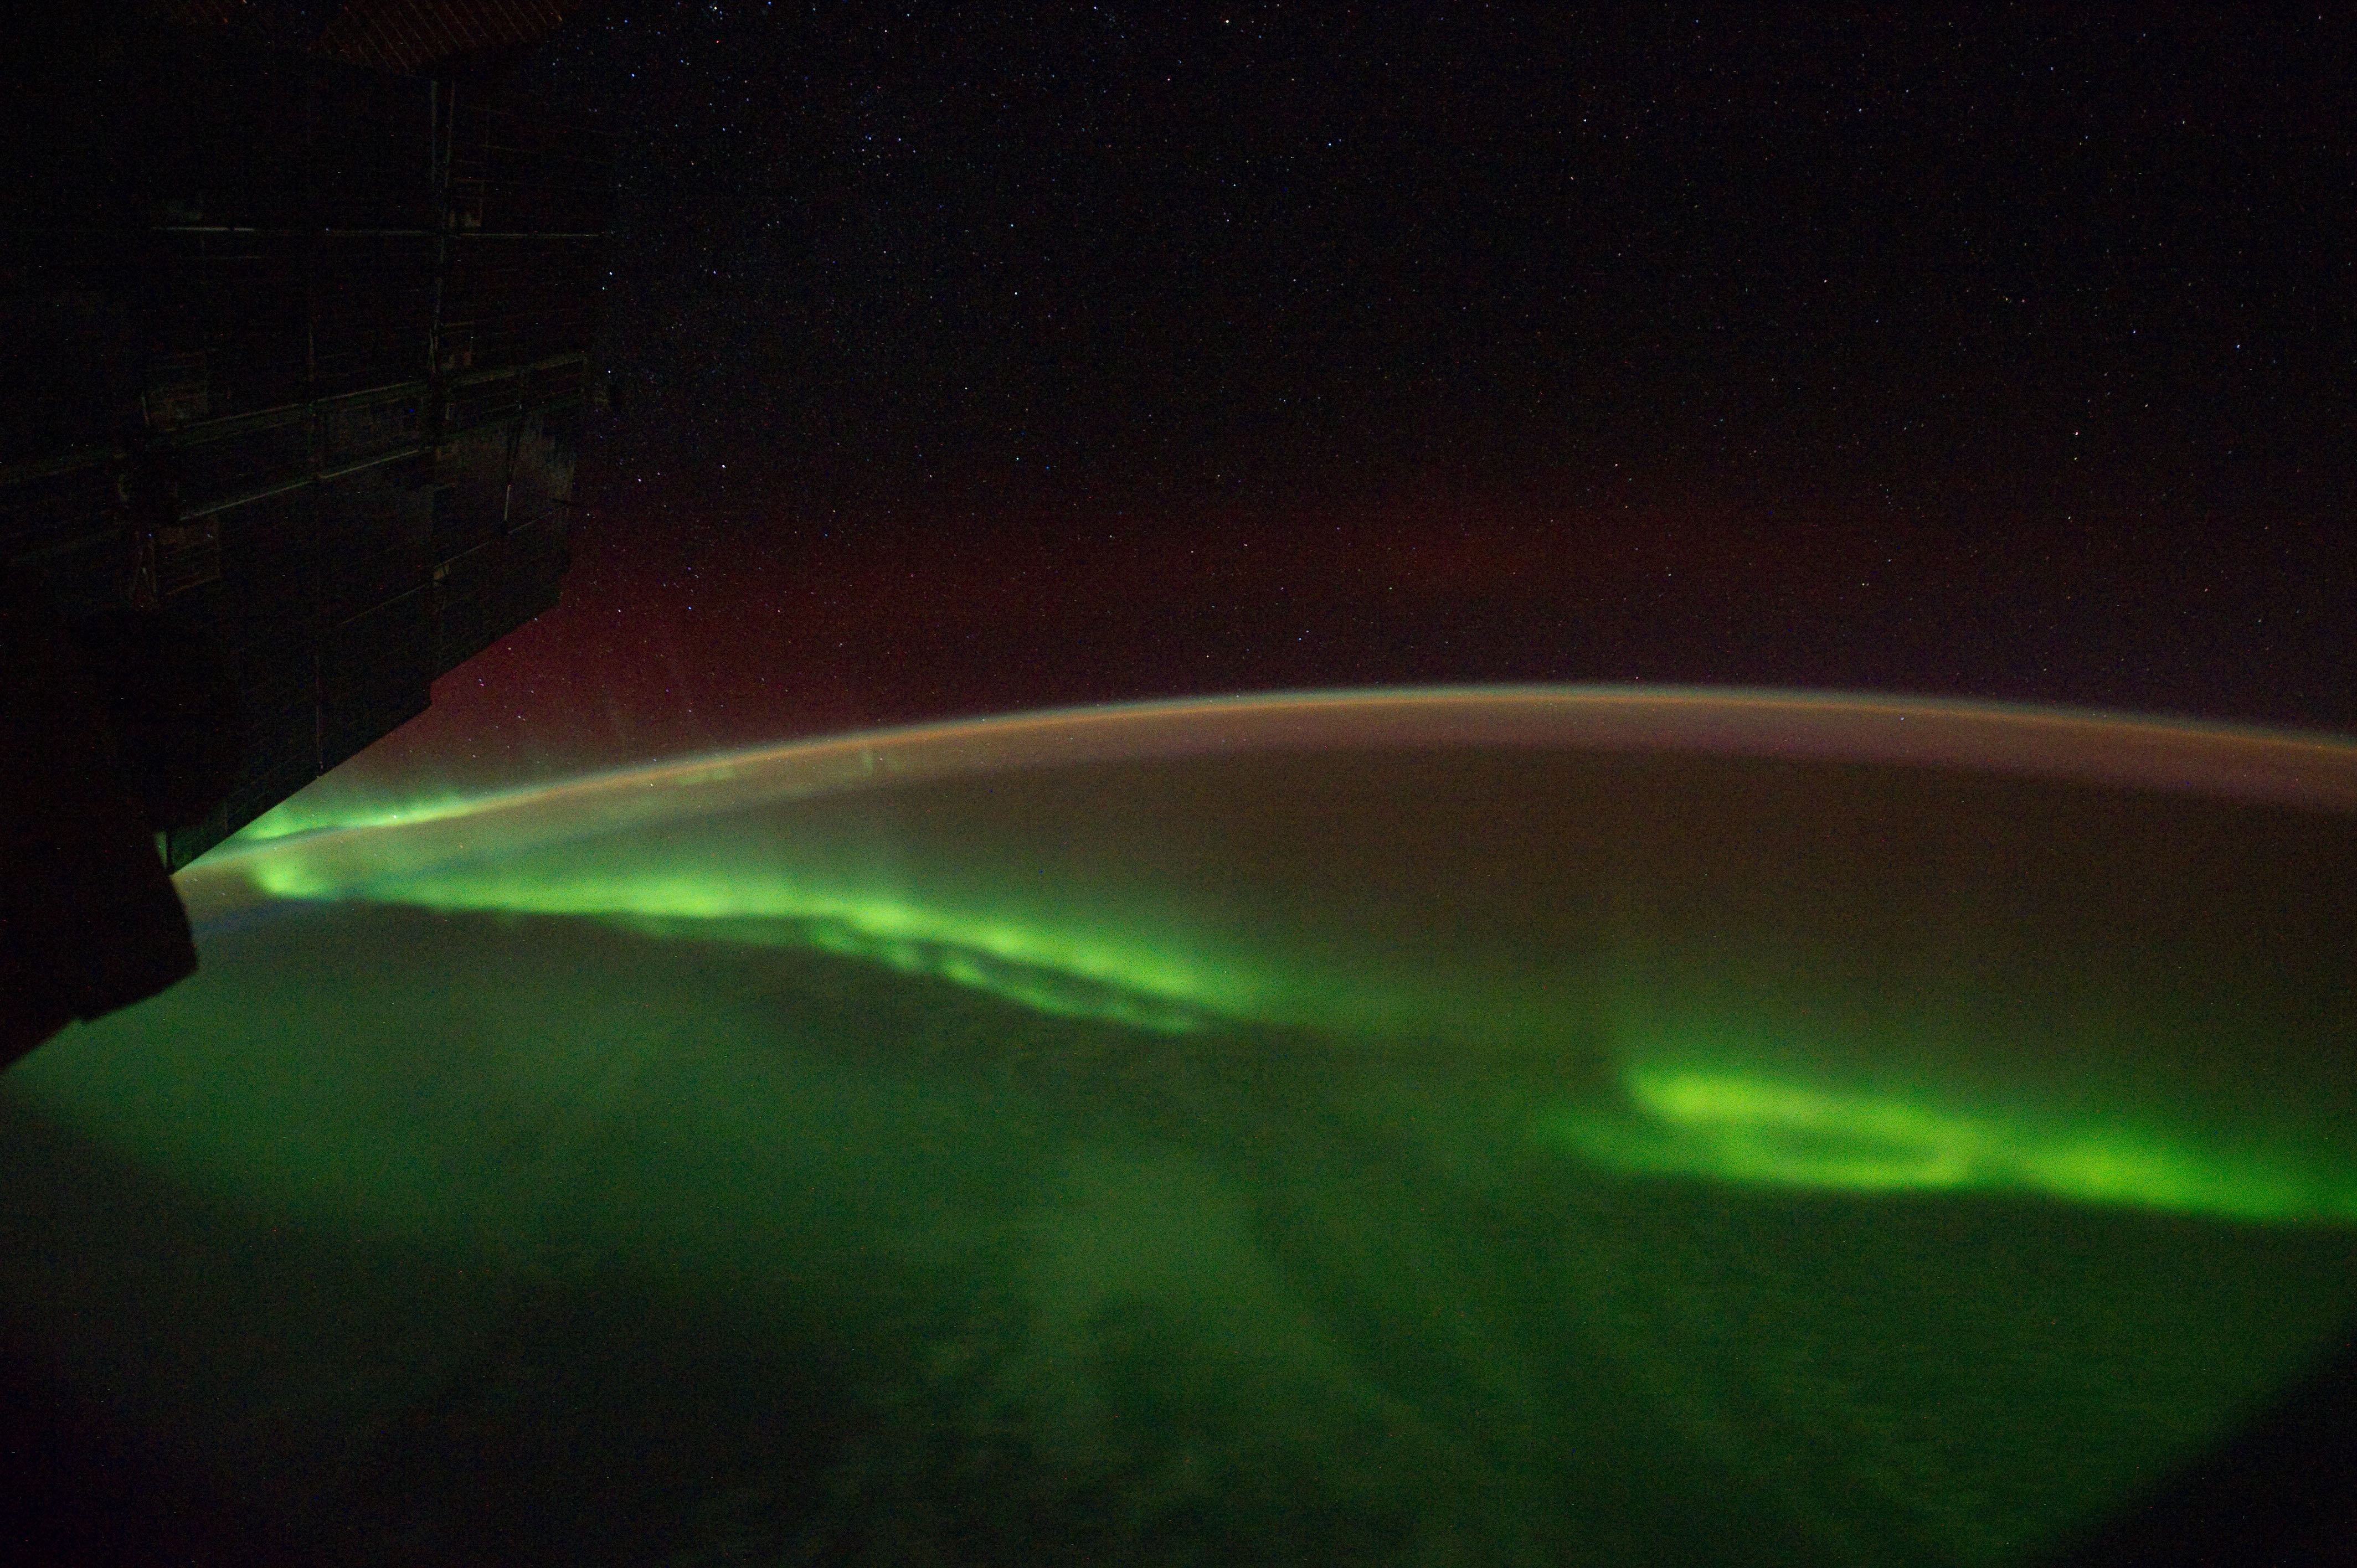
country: AURORA
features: AURORA AUSTRALIS, AIRGLOW, SOUTHEASTERN INDIAN OCEAN
